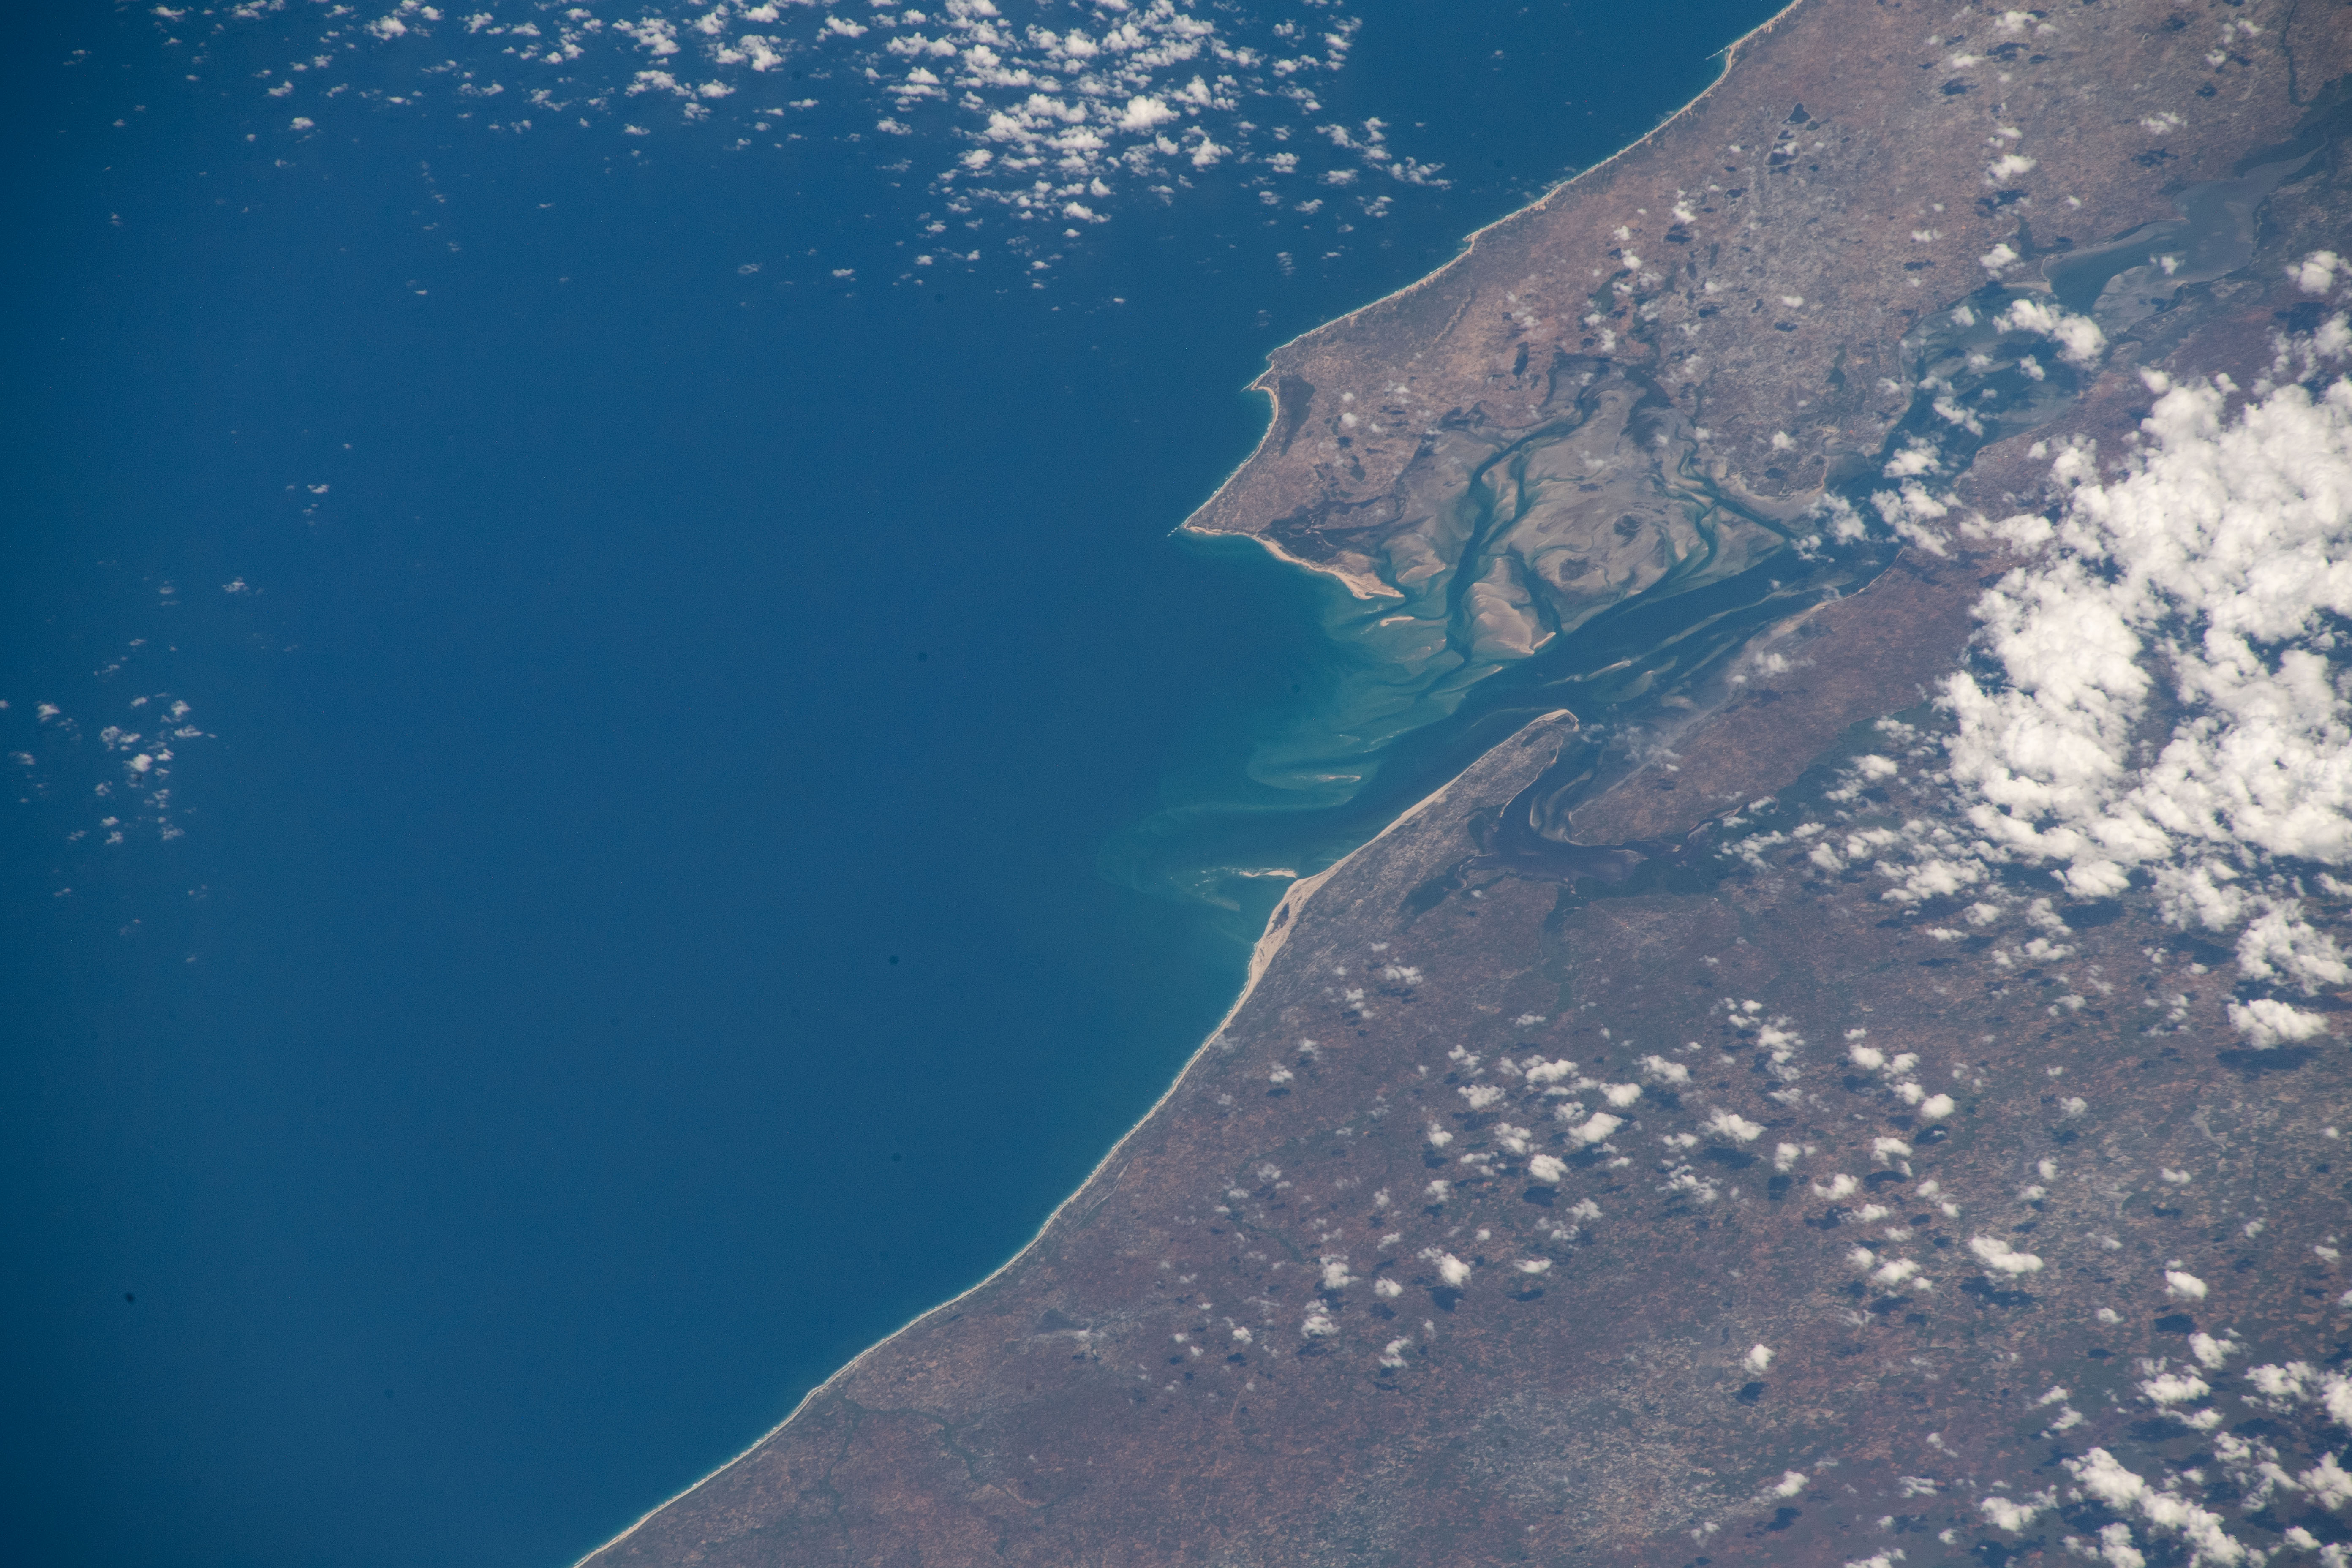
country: MOZAMBIQUE
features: MAXIXE, BAIA DE INHAMBANE
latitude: -23.7
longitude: 35.5
